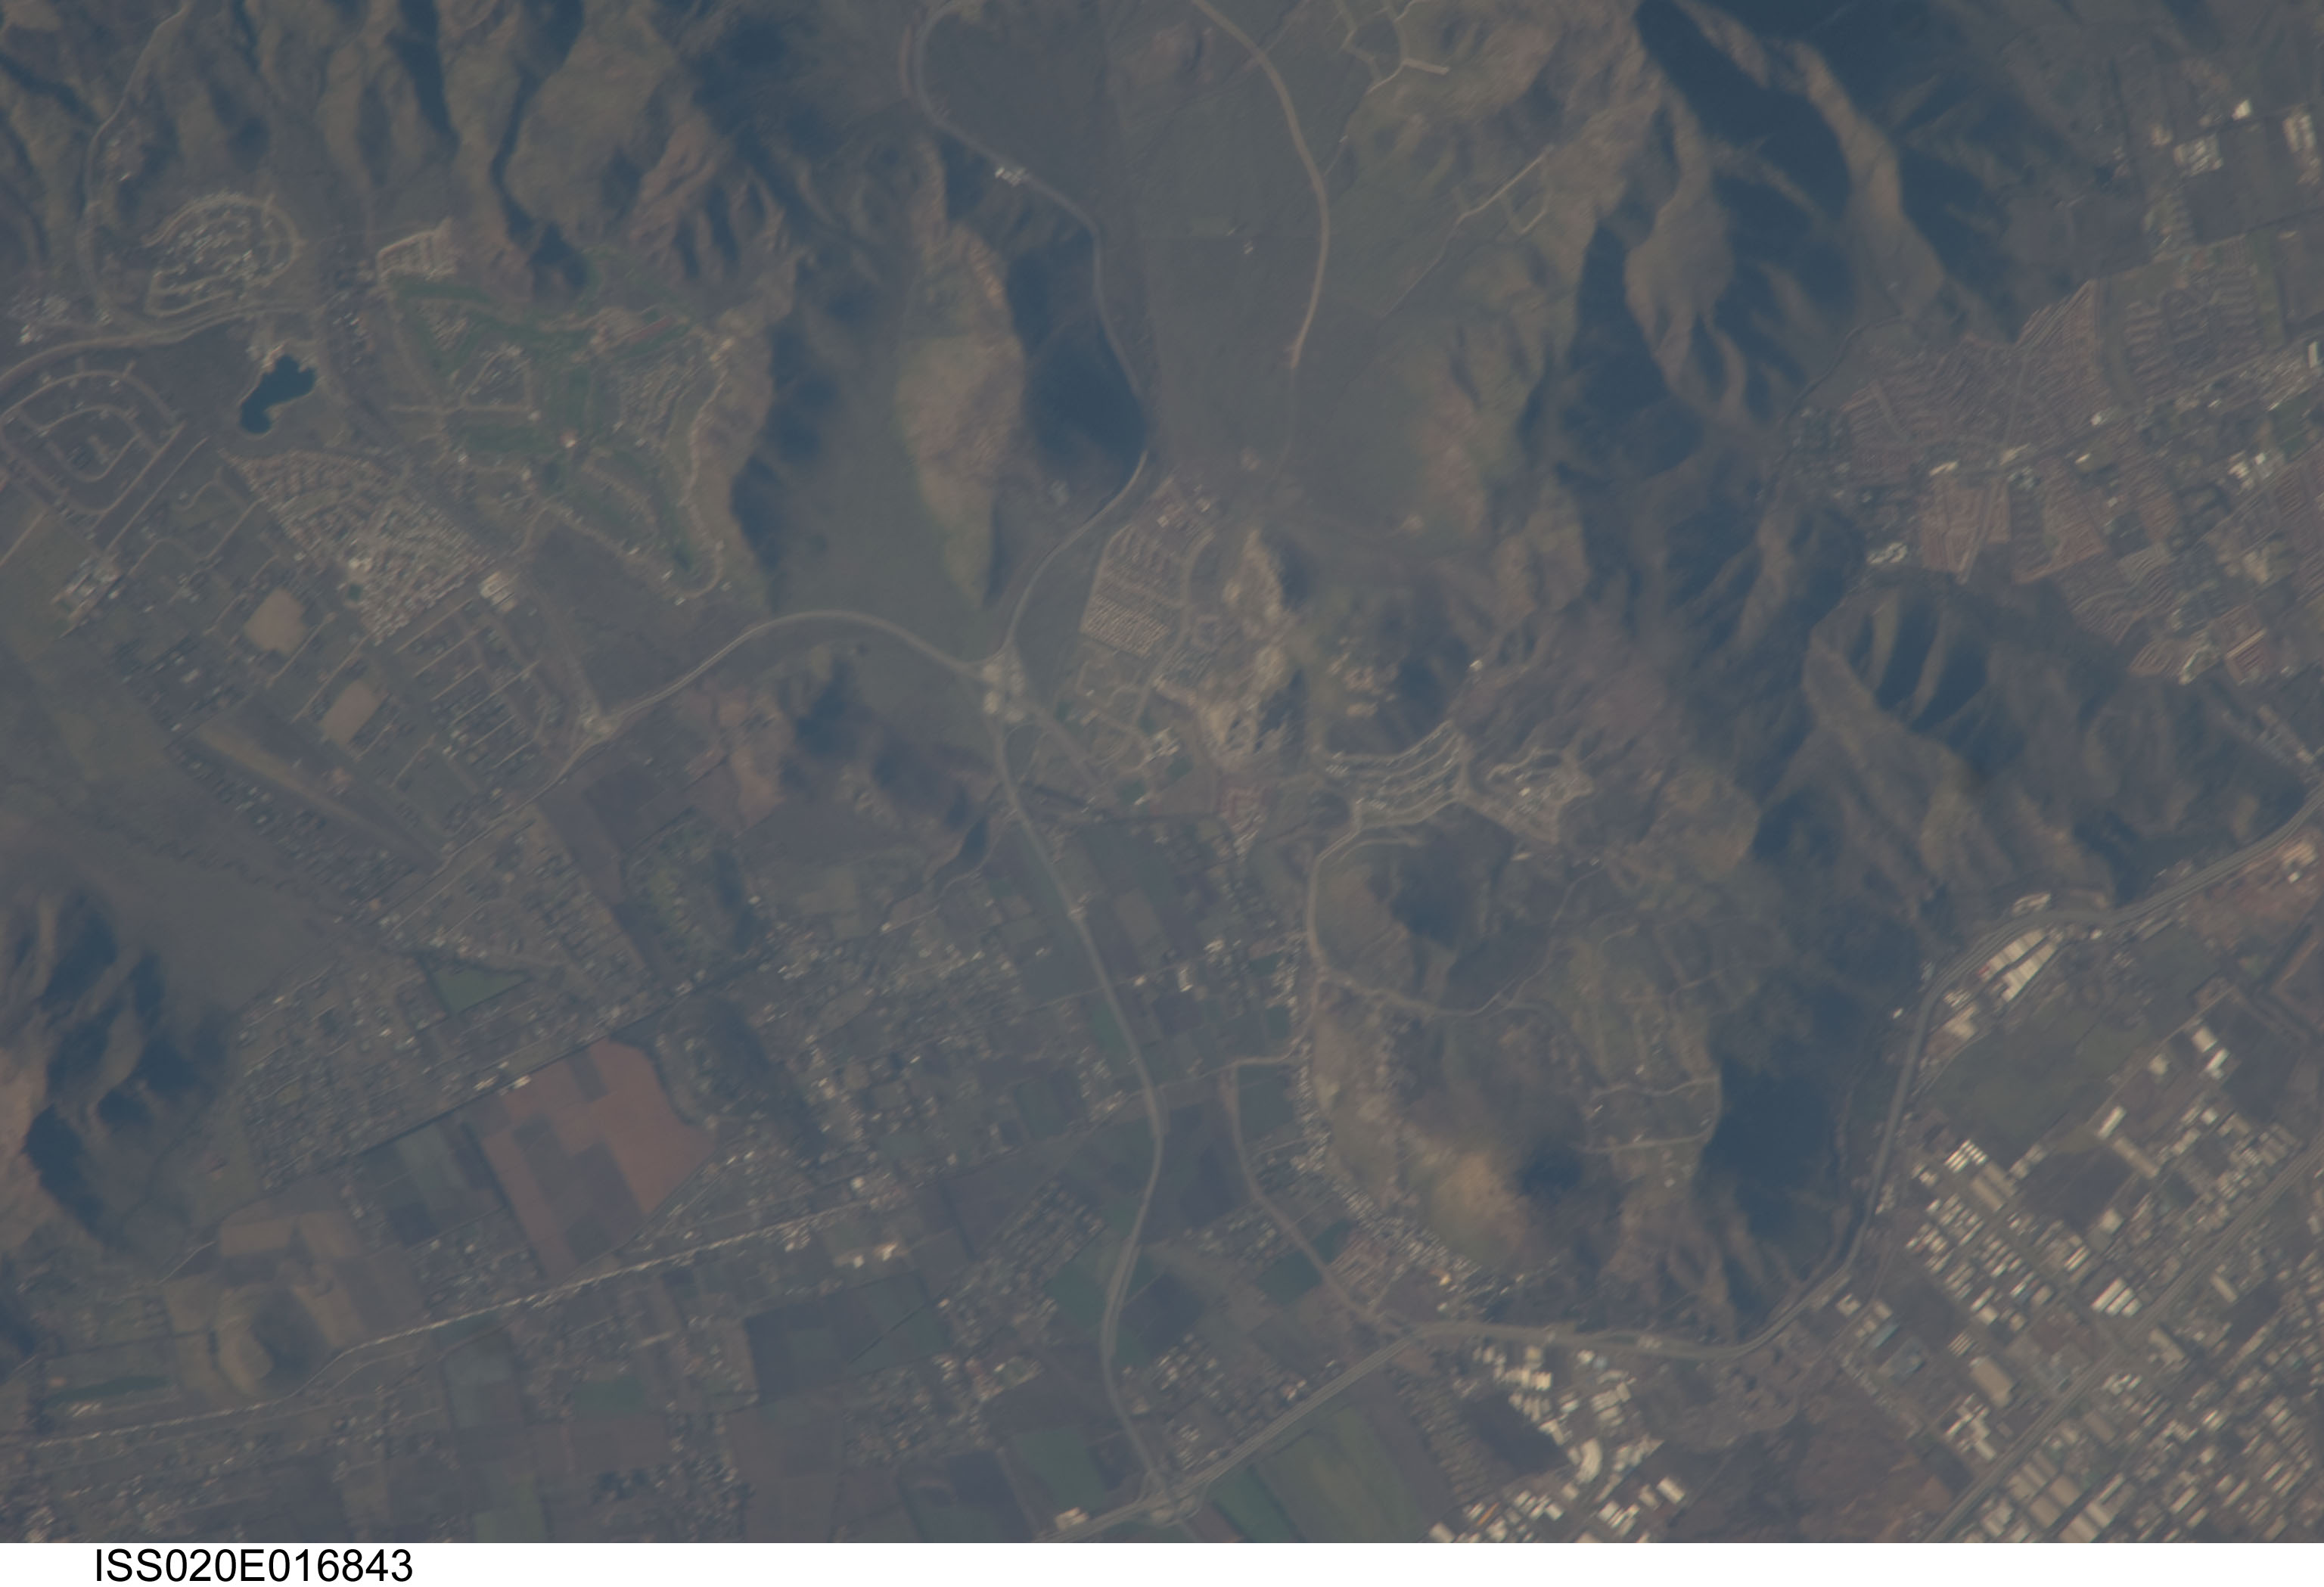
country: CHILE
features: N. SANTIAGO SUBURBS, HILLS, AGR., ROADS
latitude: -33.3
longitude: -70.6
